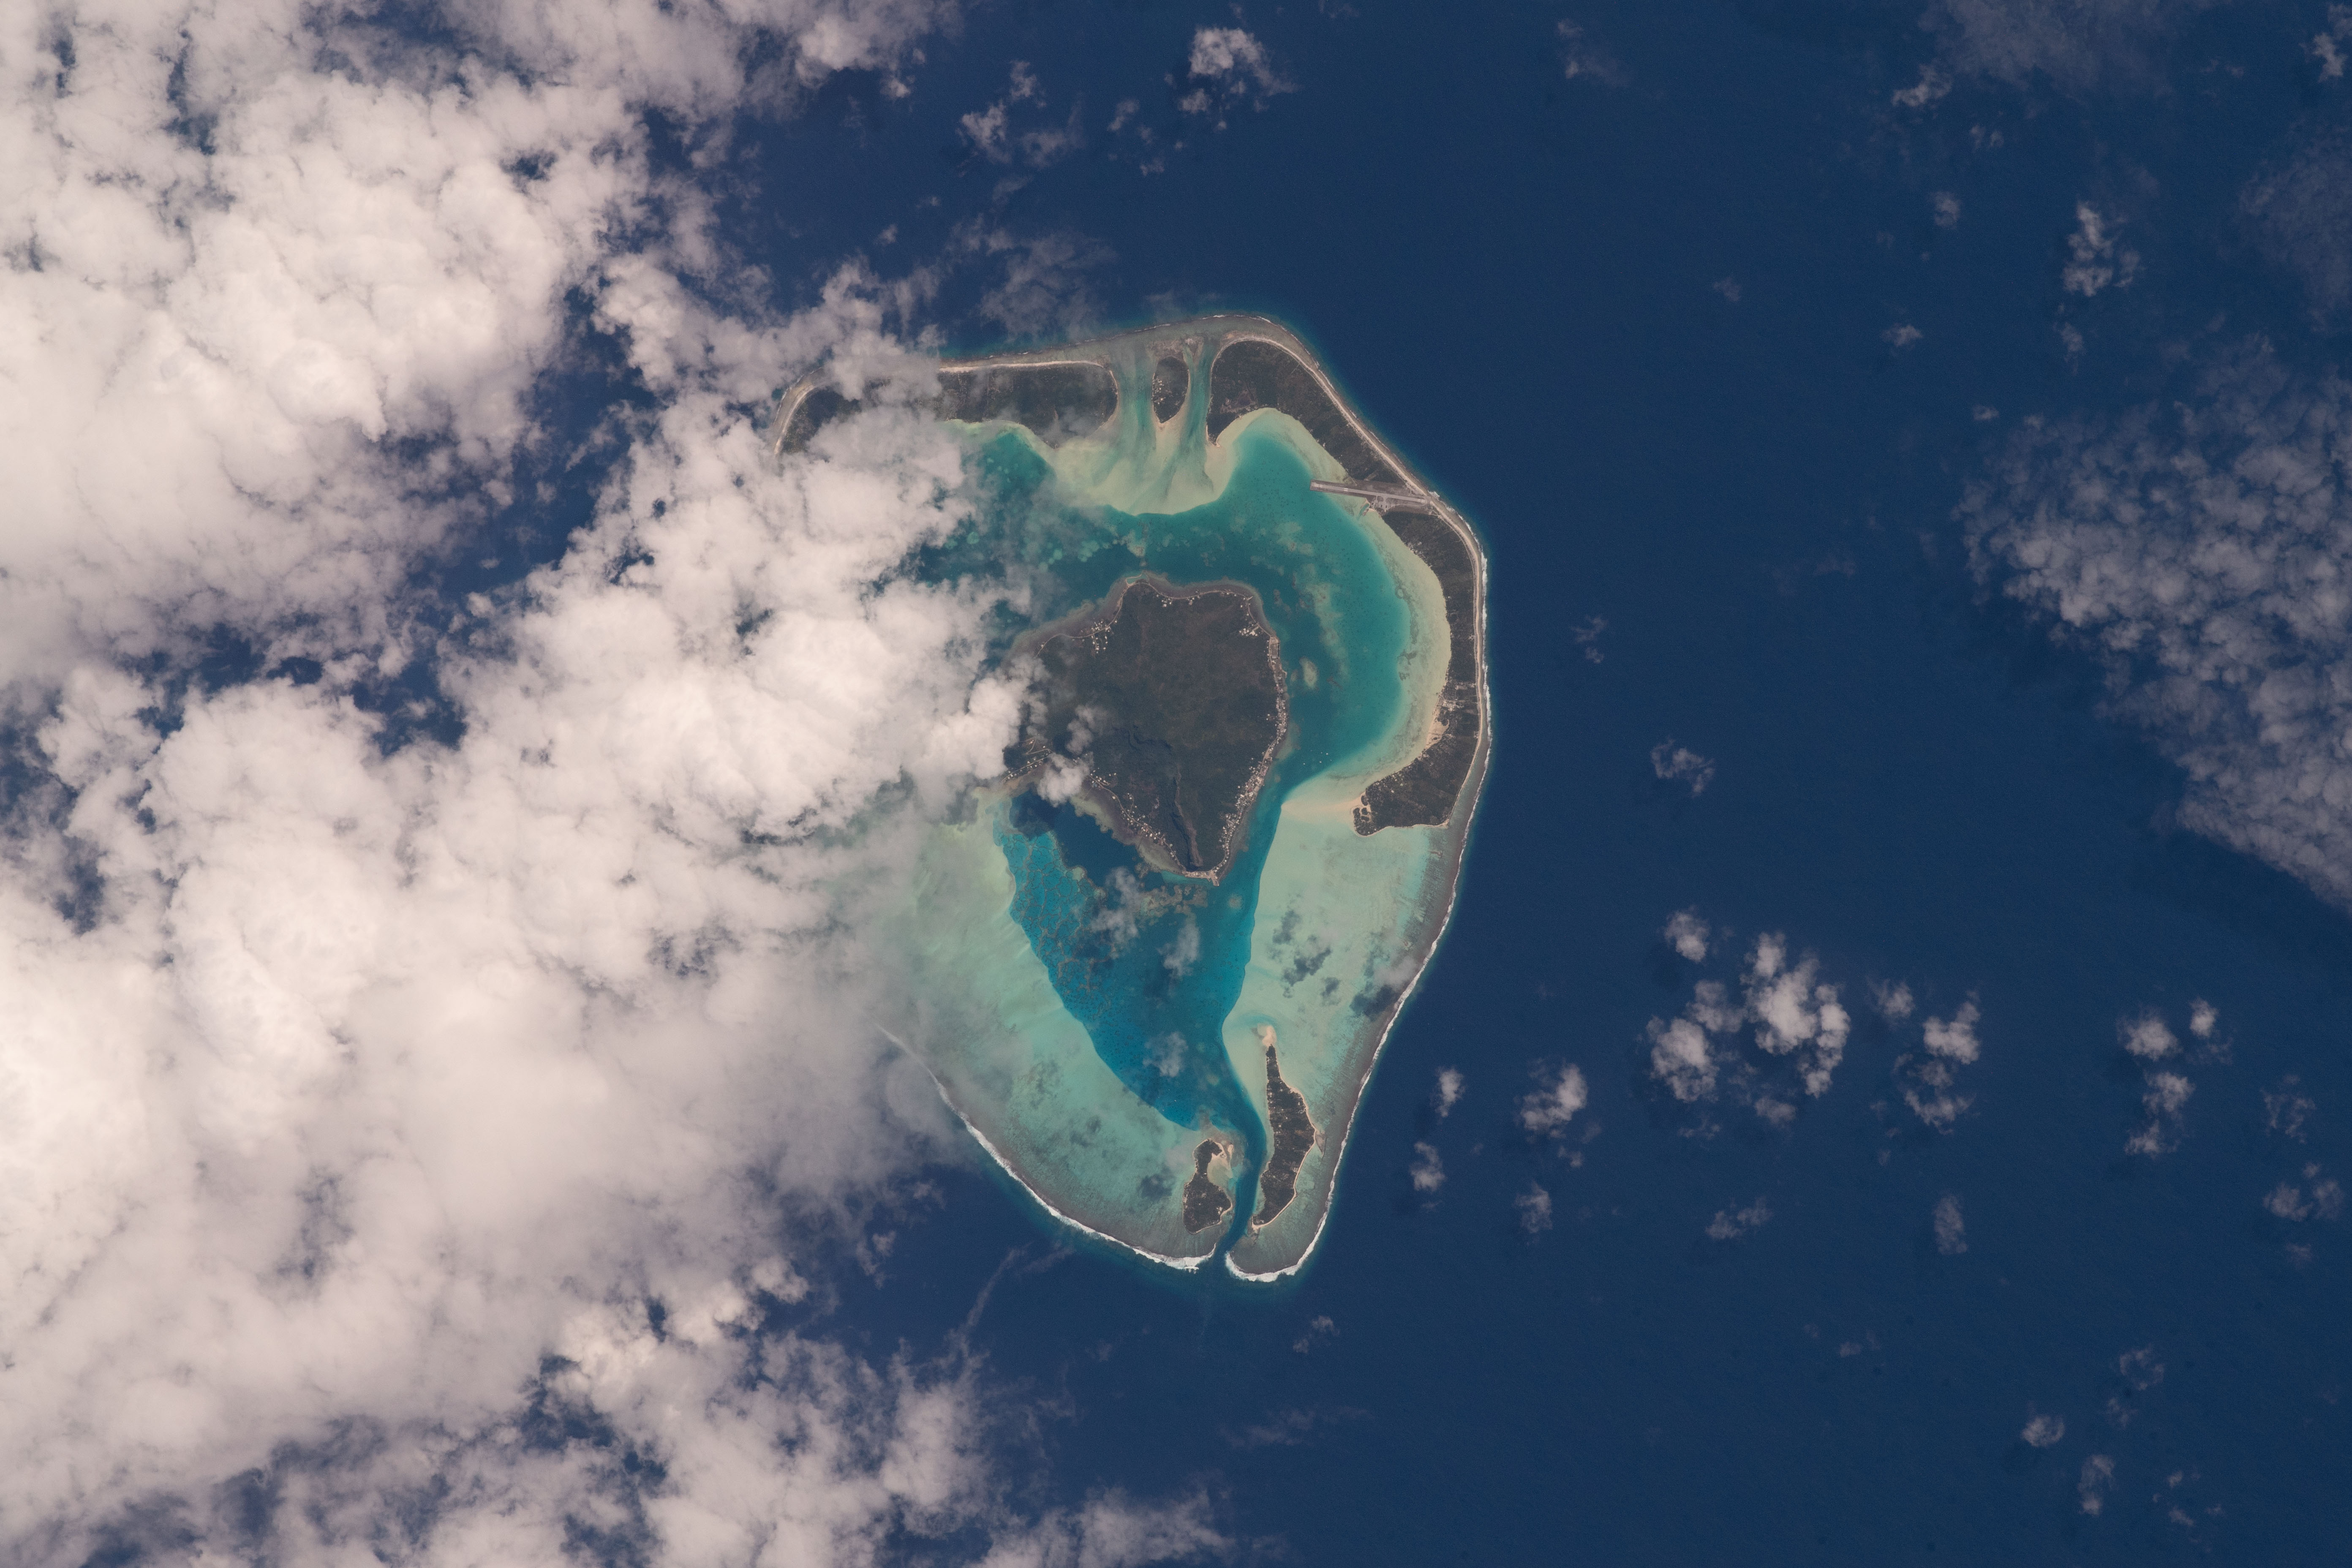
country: SOCIETY ISLANDS
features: MAUPITI AIRPORT, TEREI'A BEACH
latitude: -16.4
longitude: -152.2
